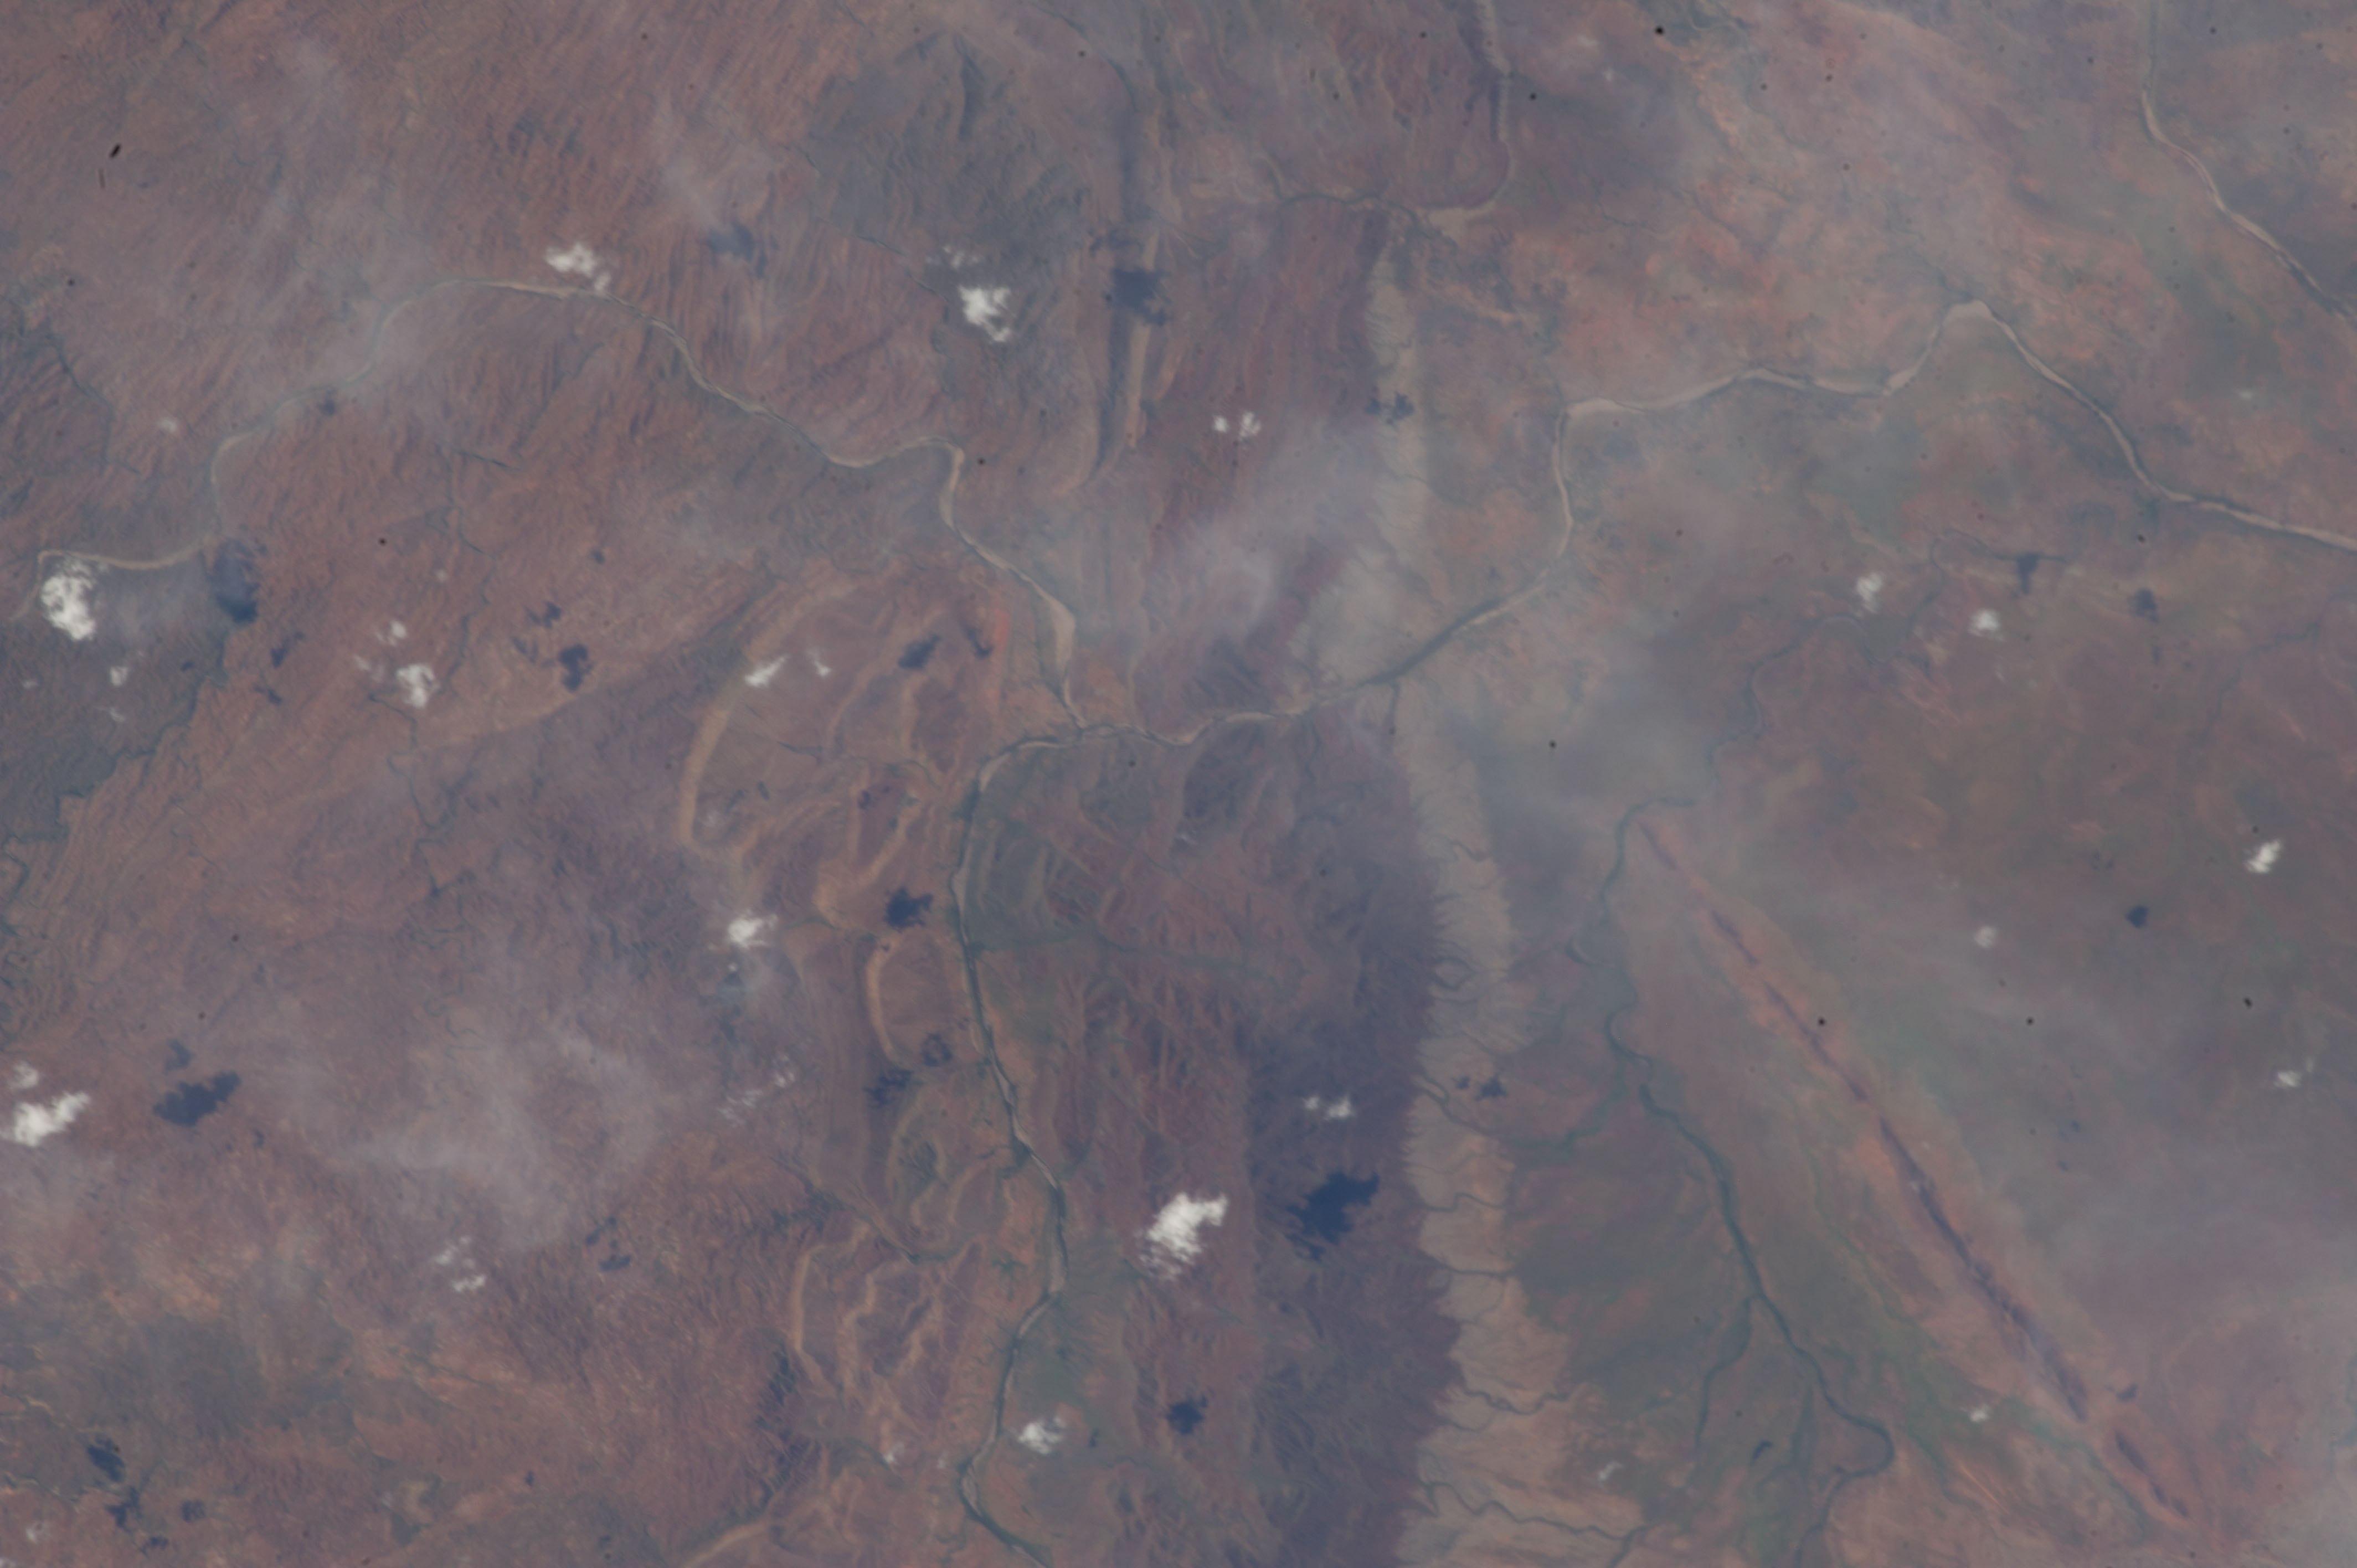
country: AUSTRALIA-WA
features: ELVIRE RIVER, TURNER RIVER, PANTON RIVER, DISSECTED PLATEAU, RIDGE, RAVINES
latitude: -18.0
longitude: 128.0
